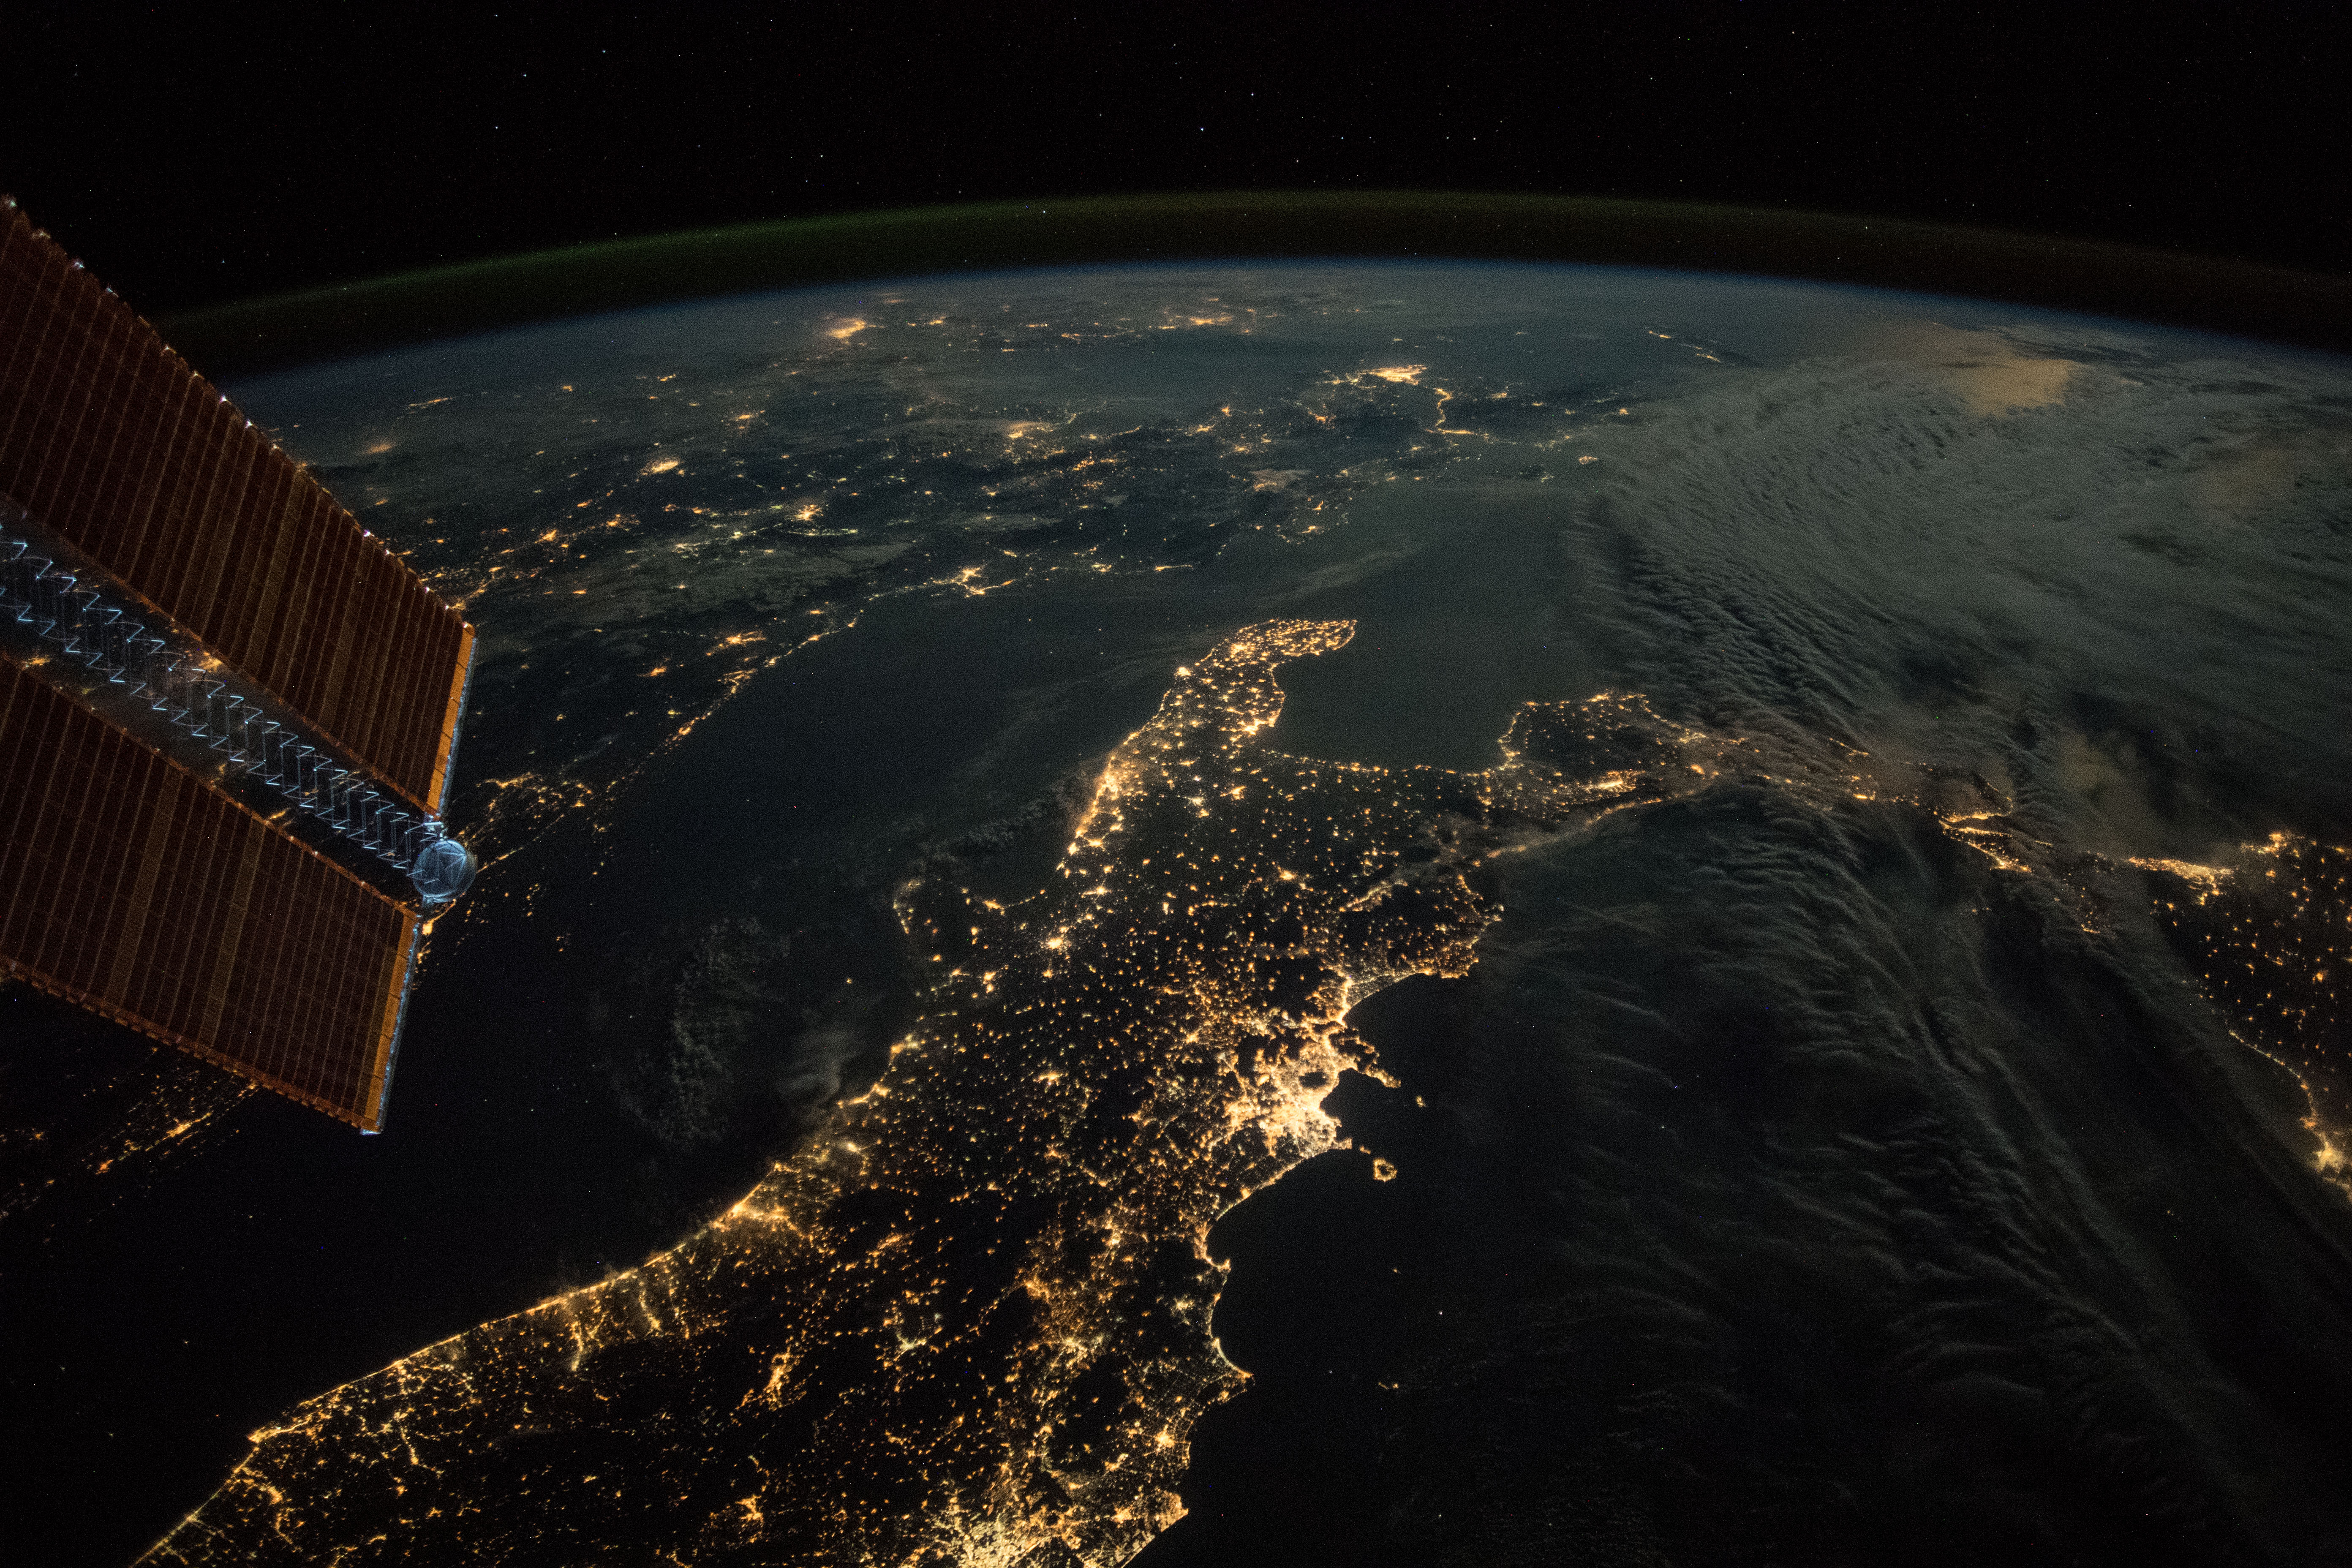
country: ITALY
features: ROME, NAPLES, BARI, TIRANA, CATANIA, PALERMO, ATHENS, ADRIATIC SEA, IONIAN SEA, TYRRHENIAN SEA, MEDITERRANEAN SEA, NIGHT, EARTH LIMB
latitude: 40.8
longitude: 16.7
